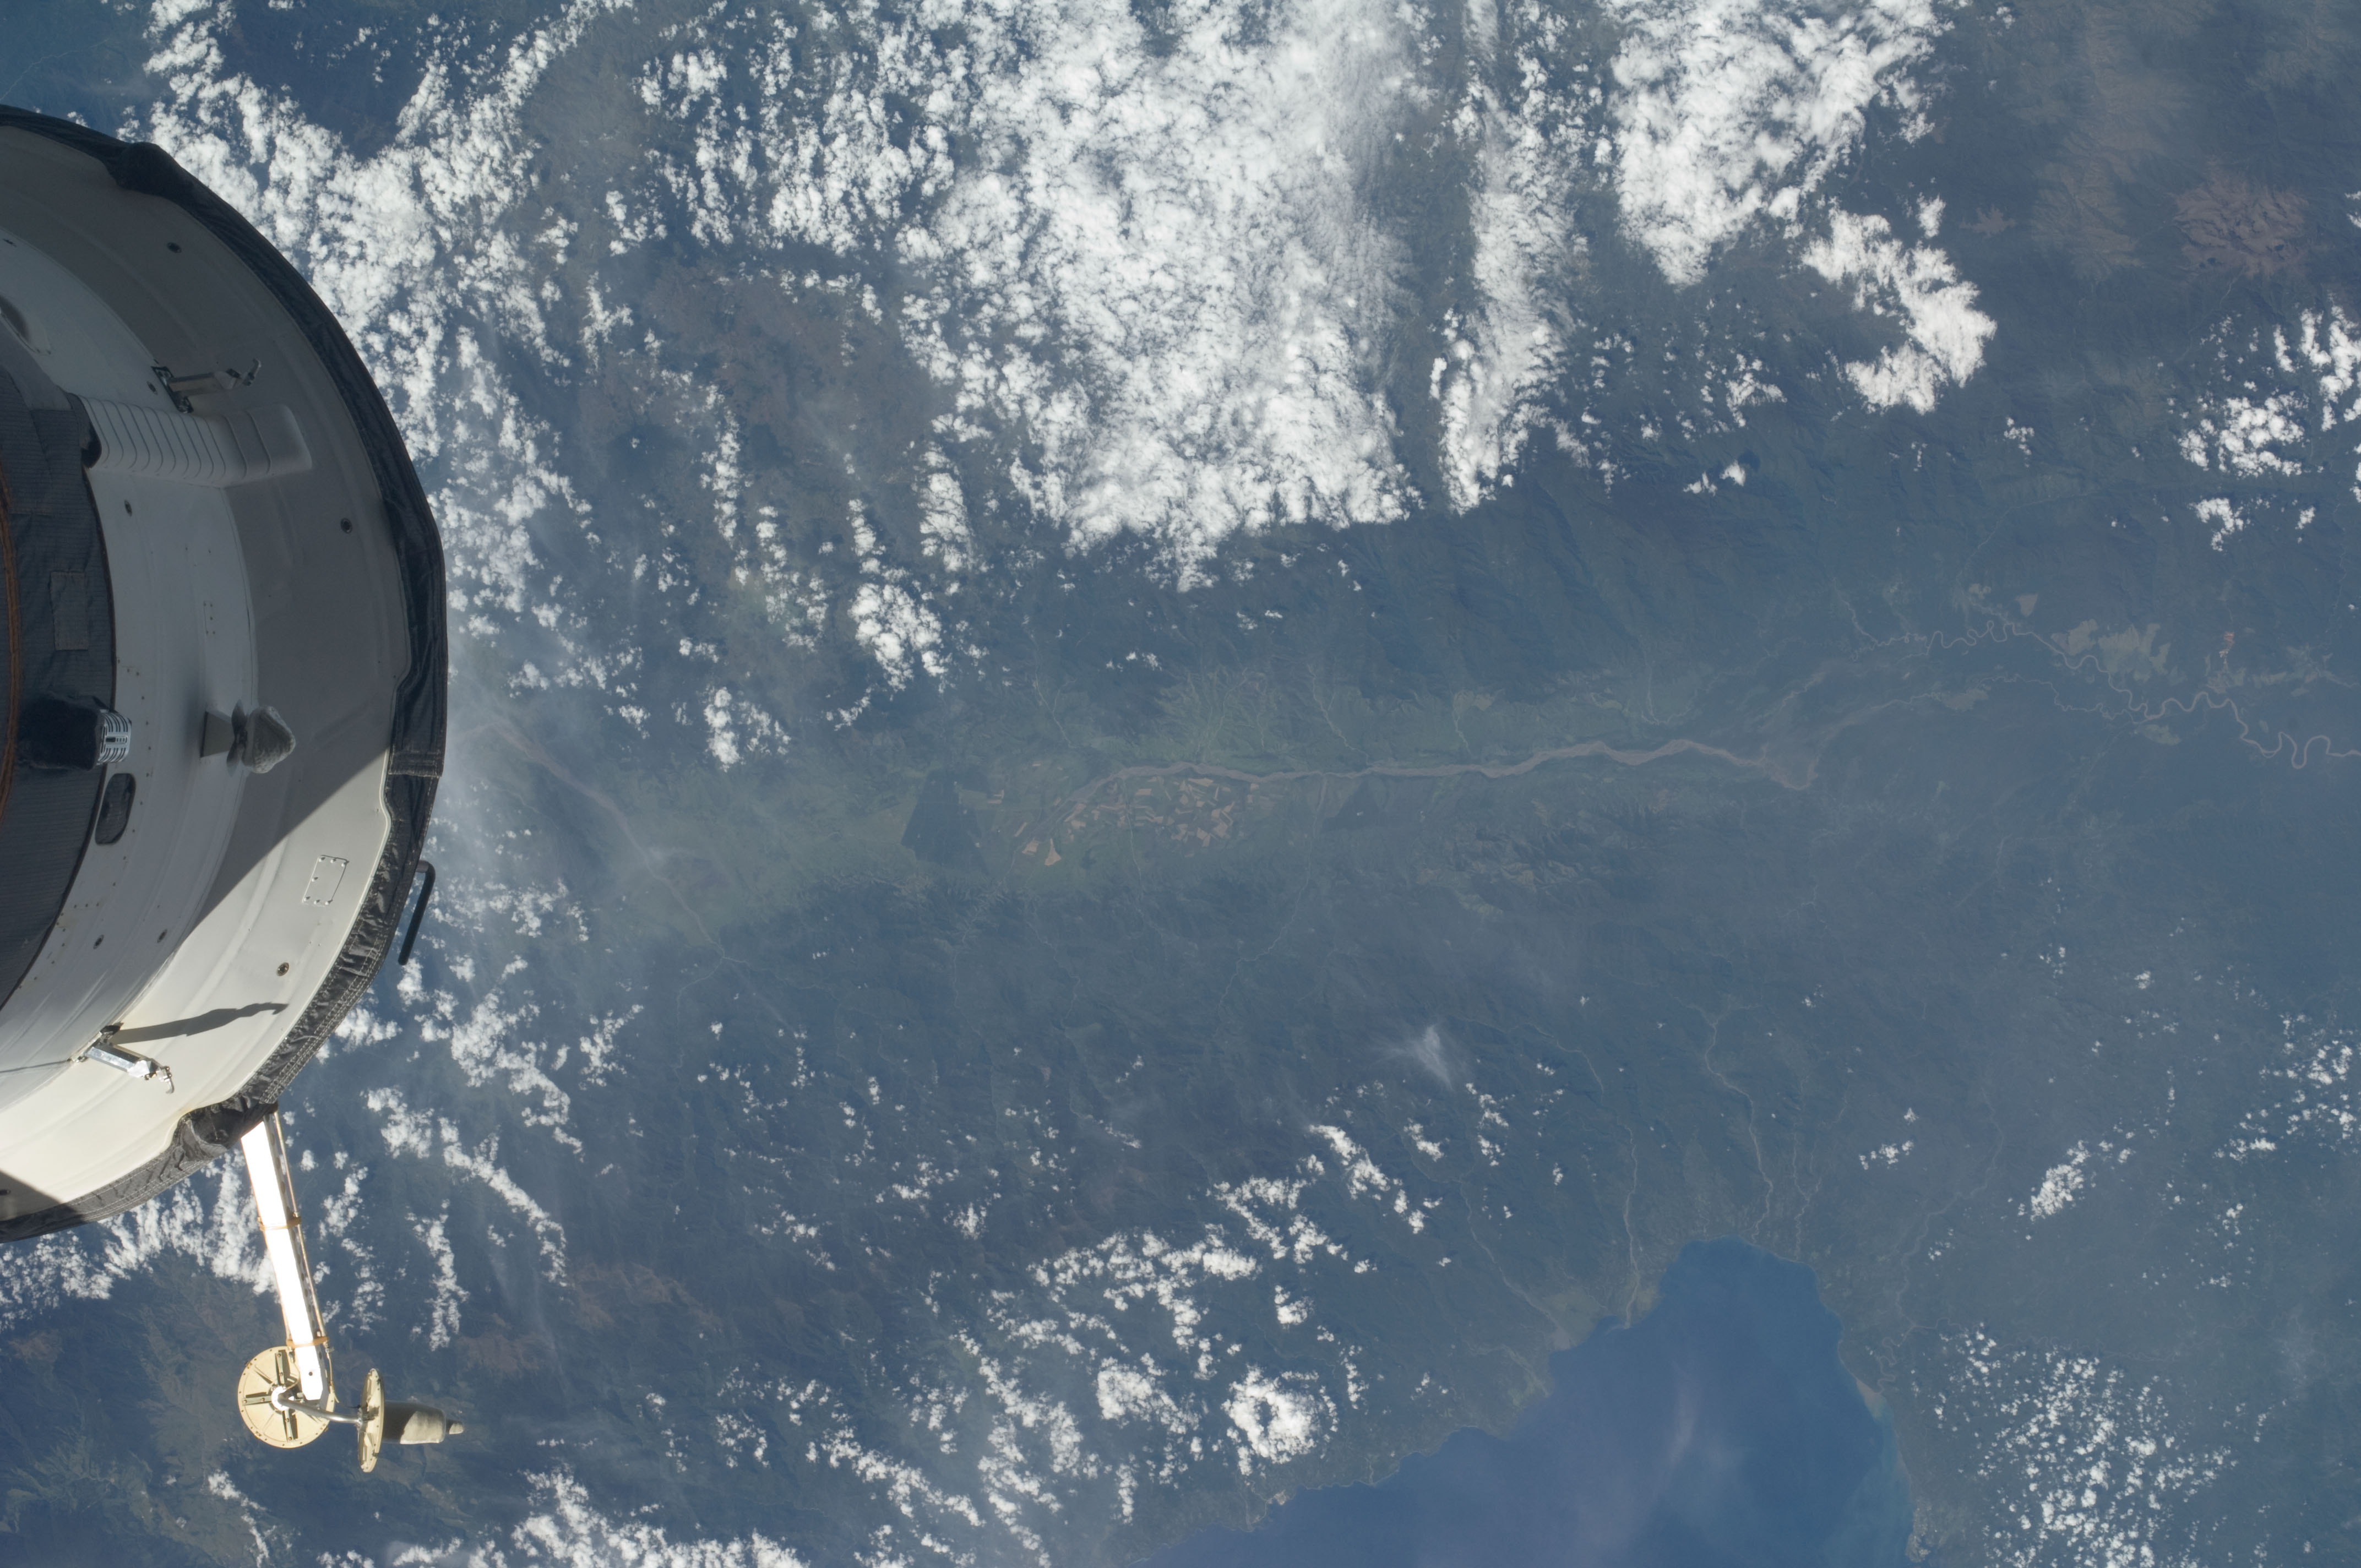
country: PAPUA NEW GUINEA
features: RAMU R. VALLEY, ASTROLABE B., MADANG
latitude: -6.0
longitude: 145.5
